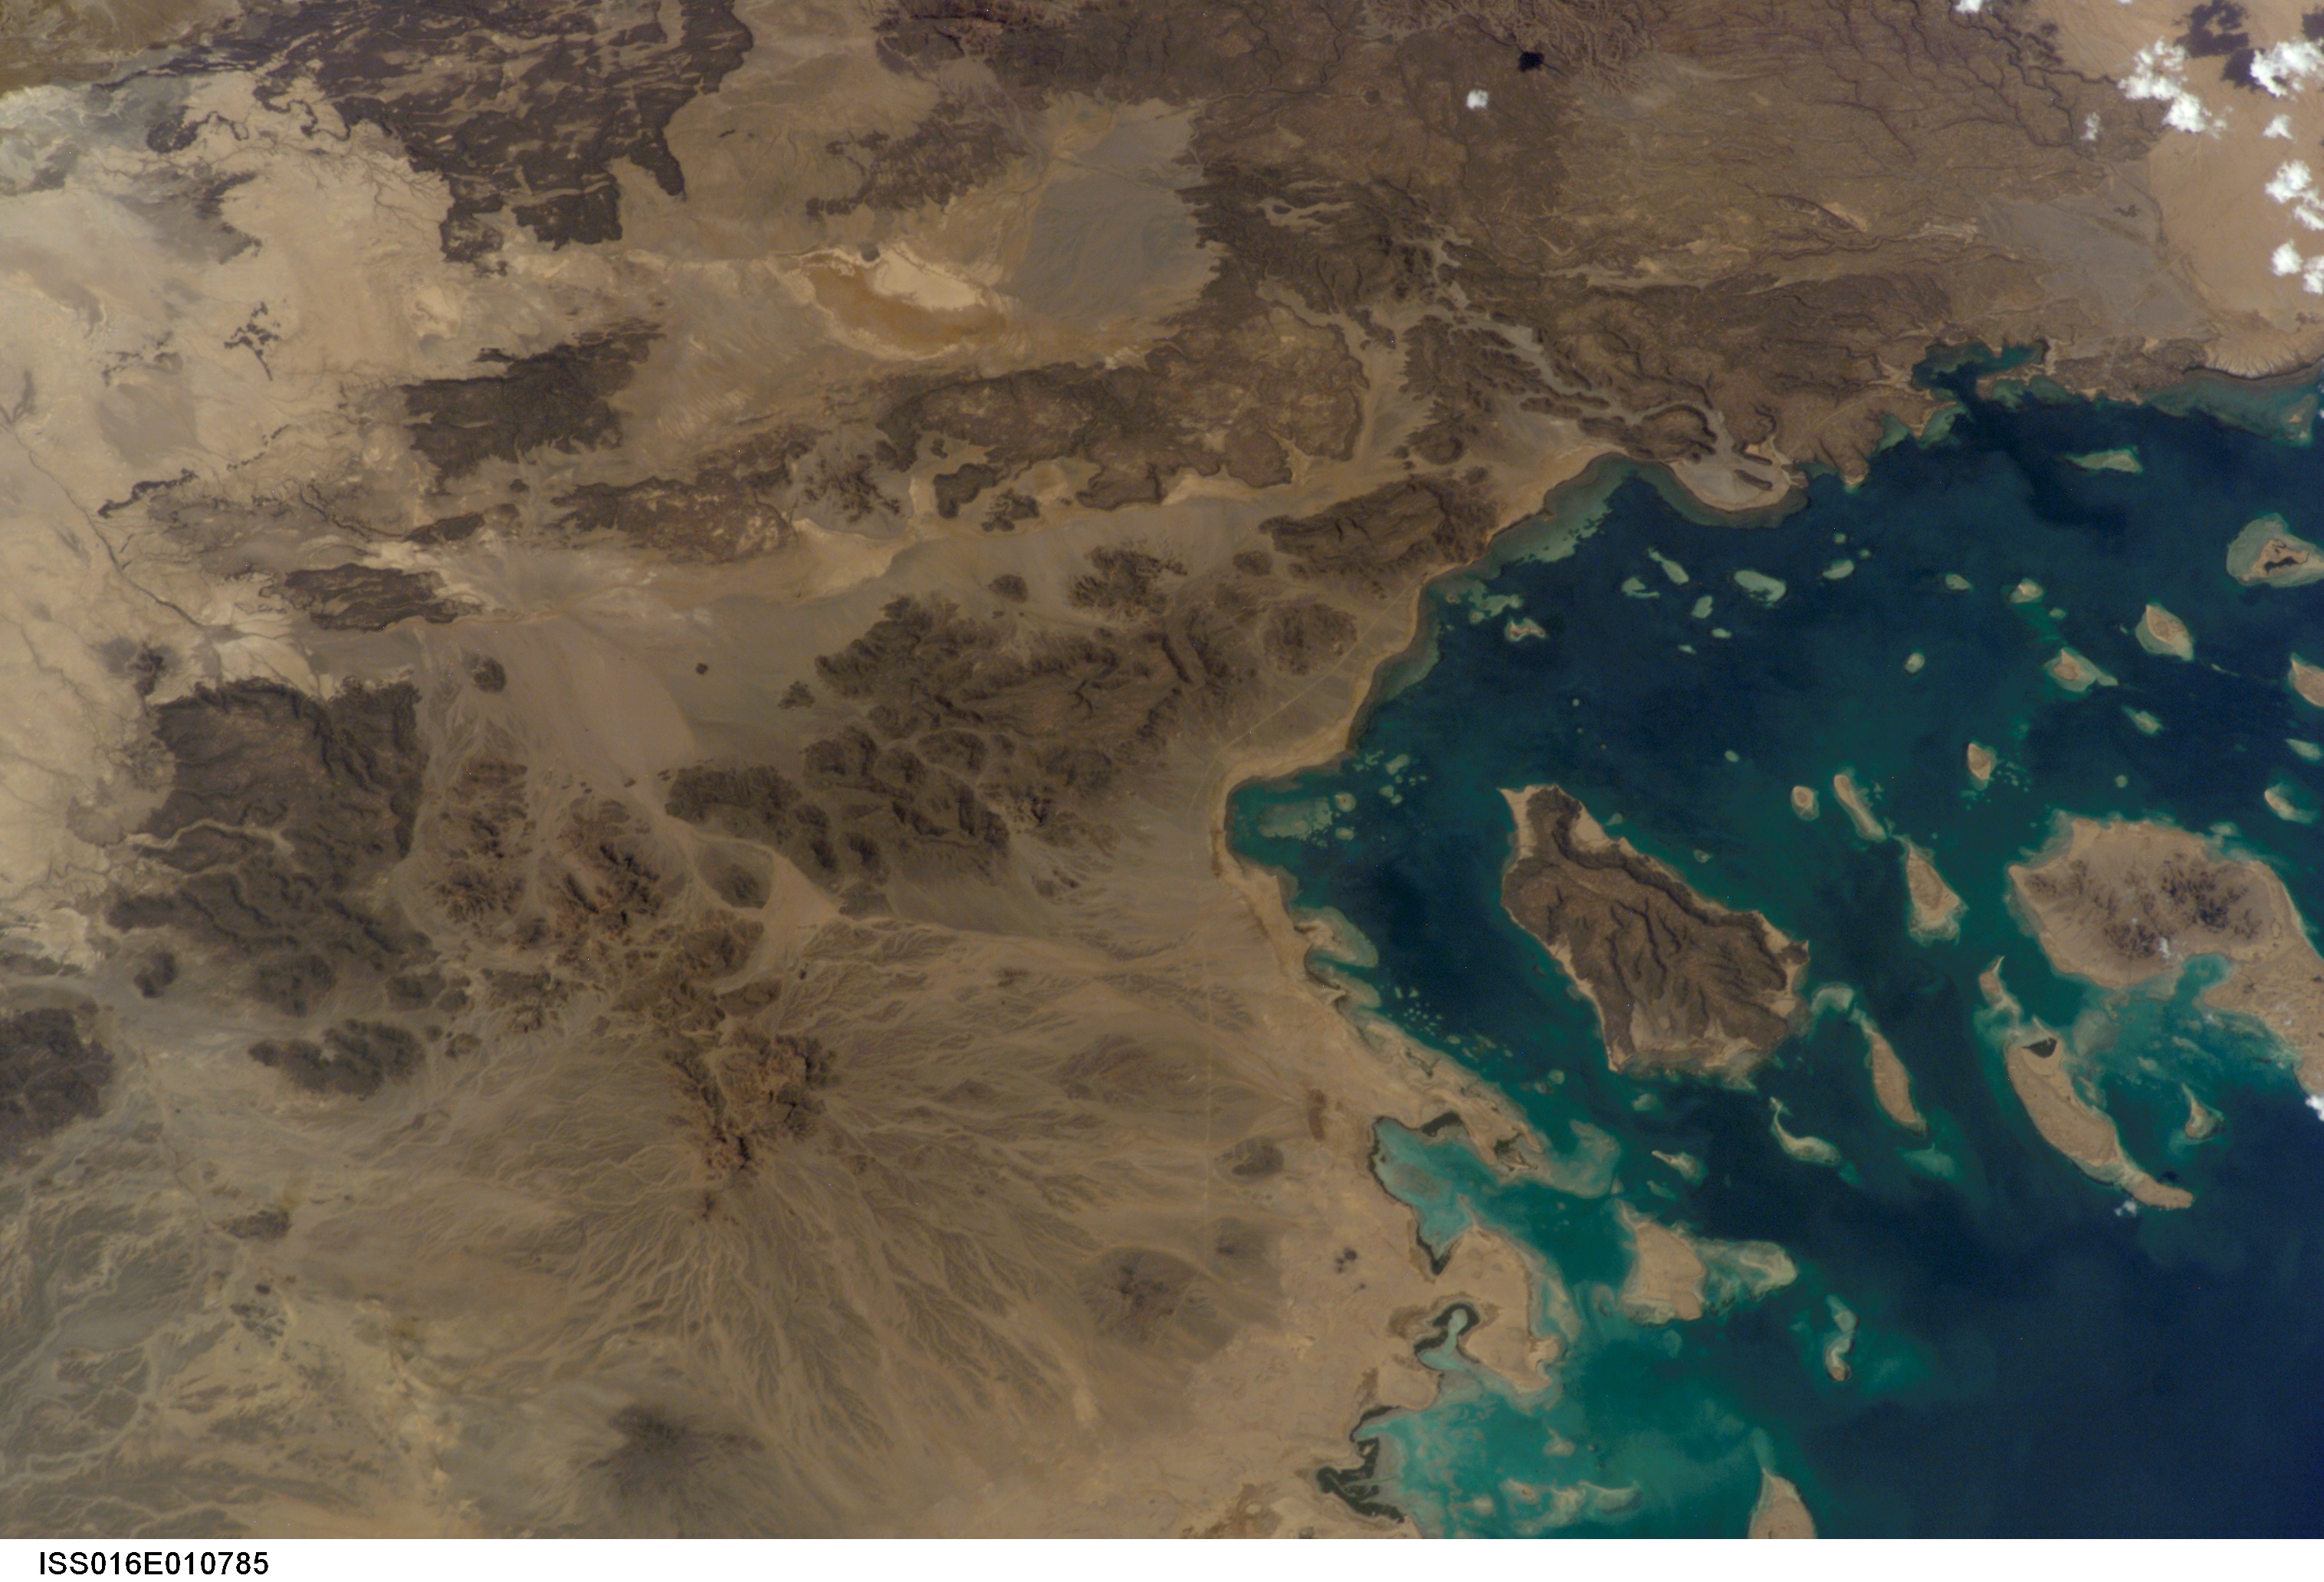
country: ERITREA
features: HOWAKIL B., ISLANDS, REFFS
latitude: 15.0
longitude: 40.5
